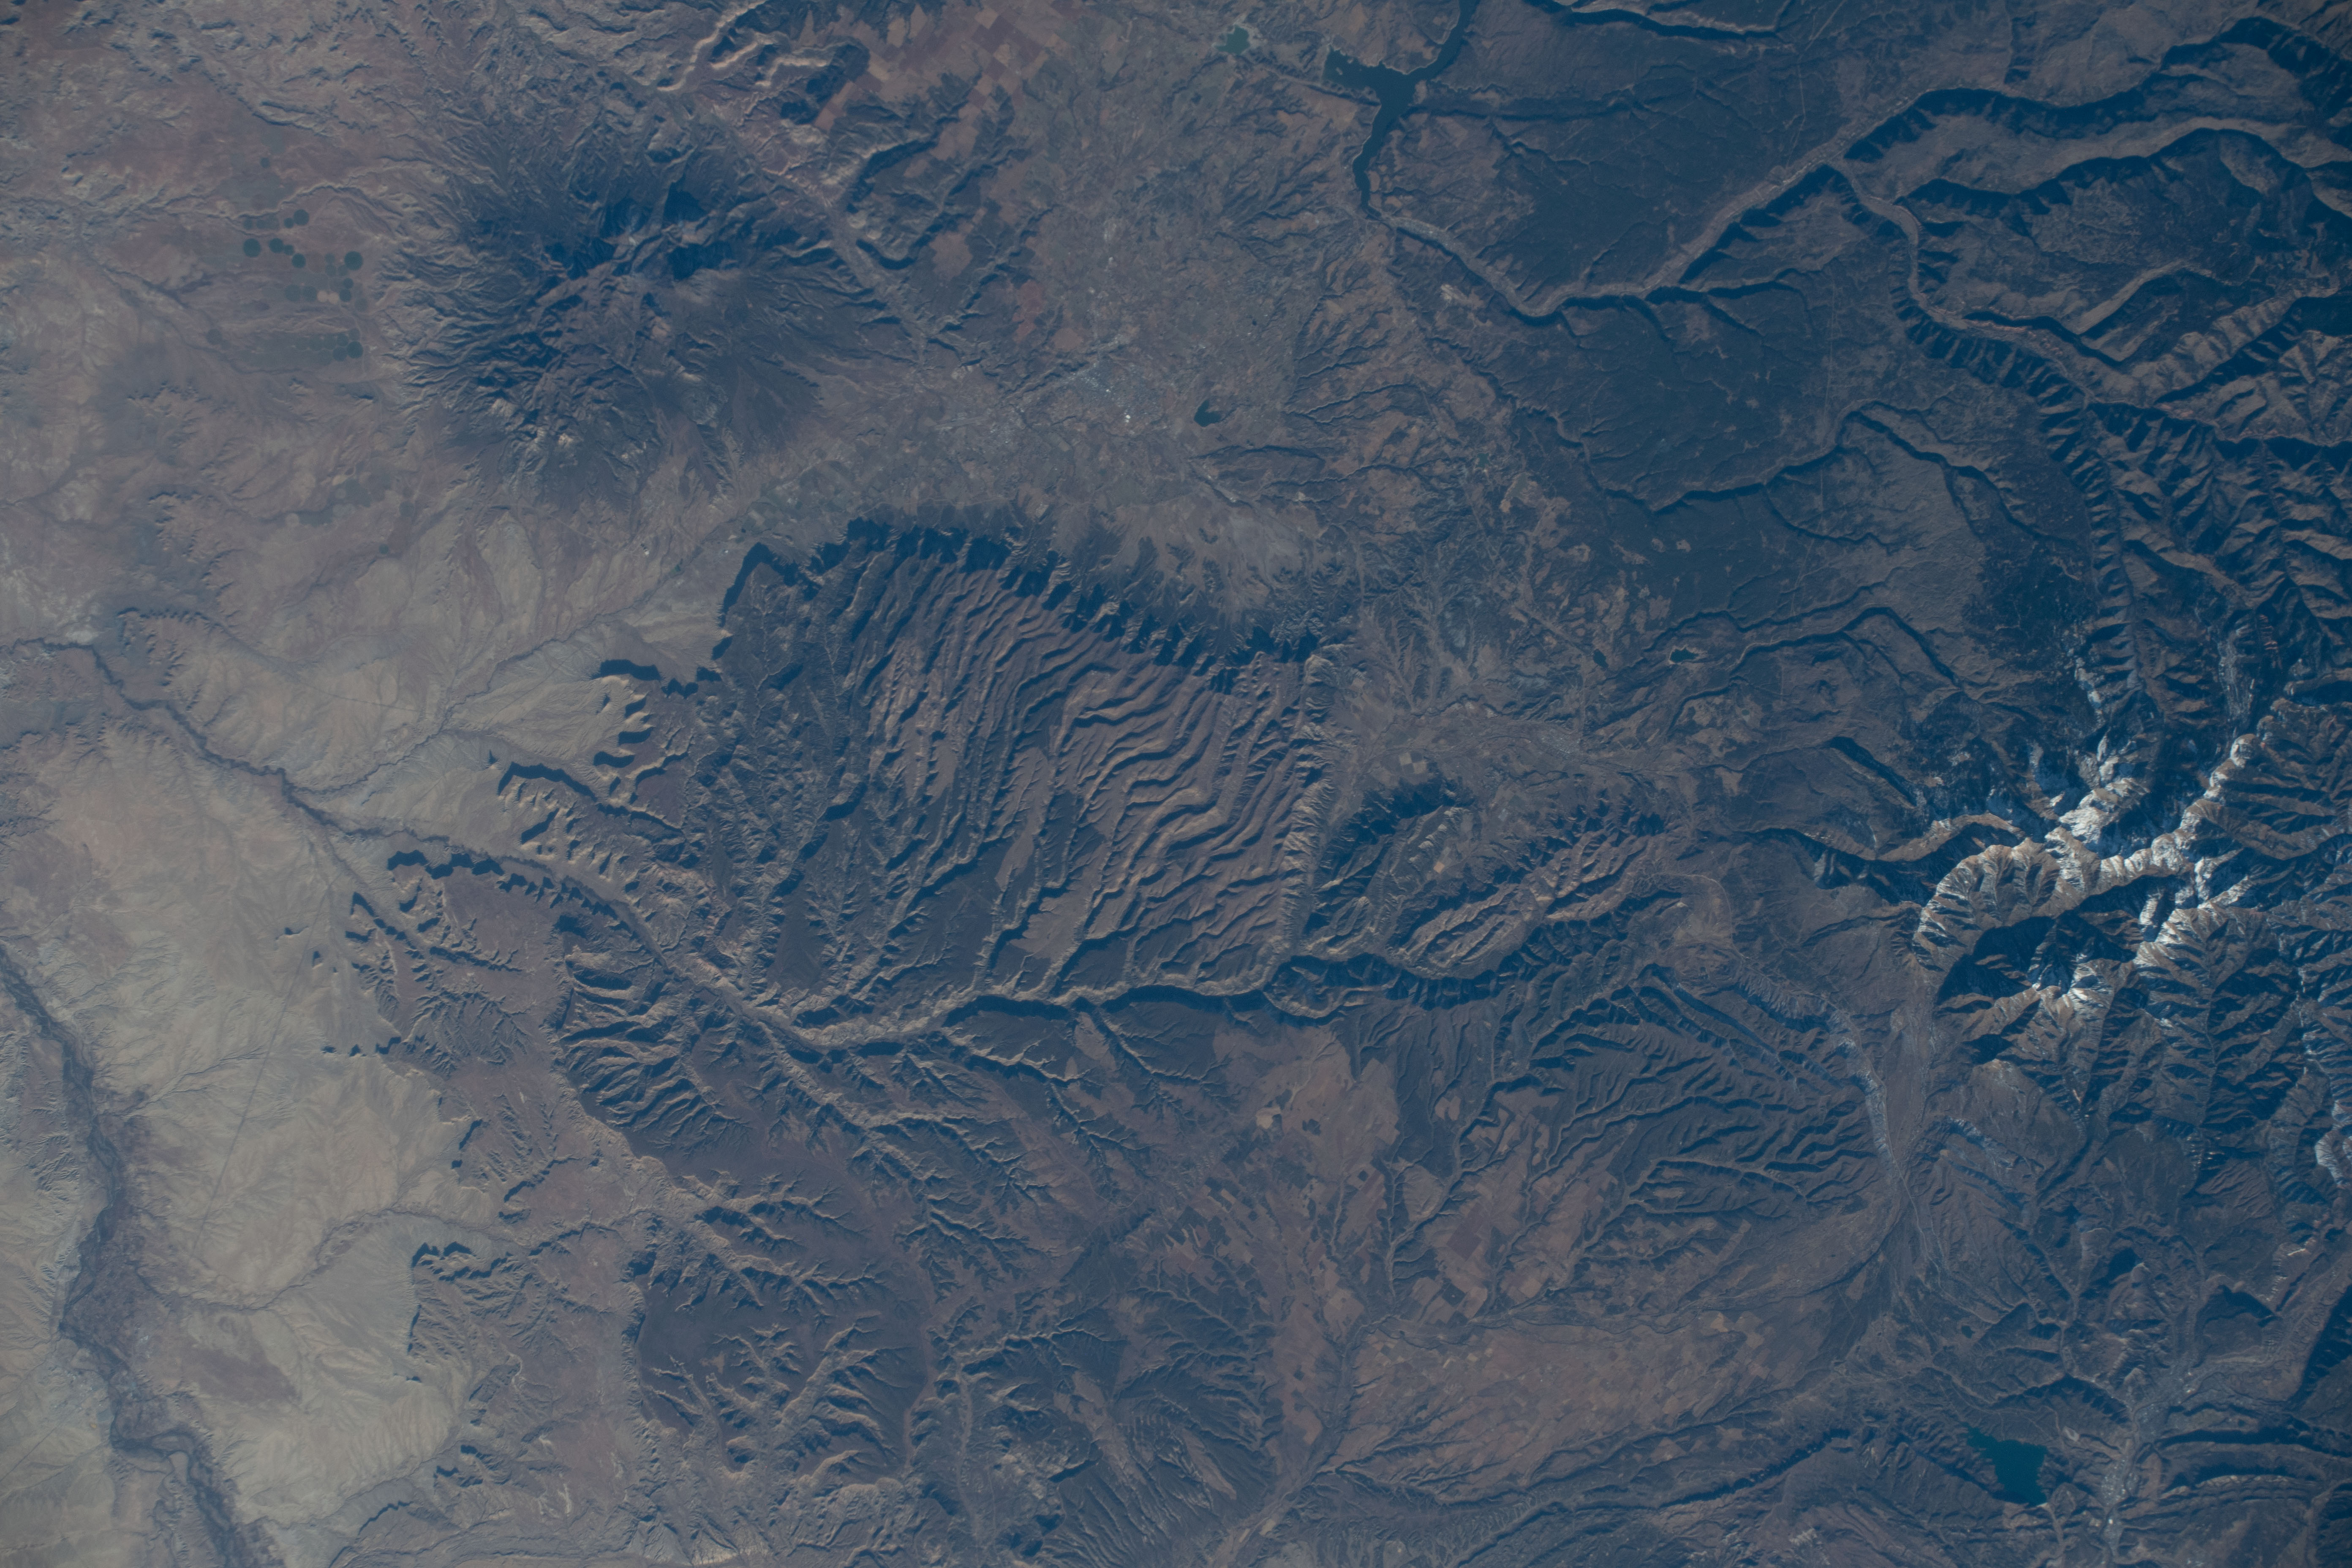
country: USA-COLORADO
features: HESPERUS MOUNTAIN, PARK PEAK, MONUMENT ROCK, NIPPLE MOUNTAIN
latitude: 37.3
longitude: -108.4
